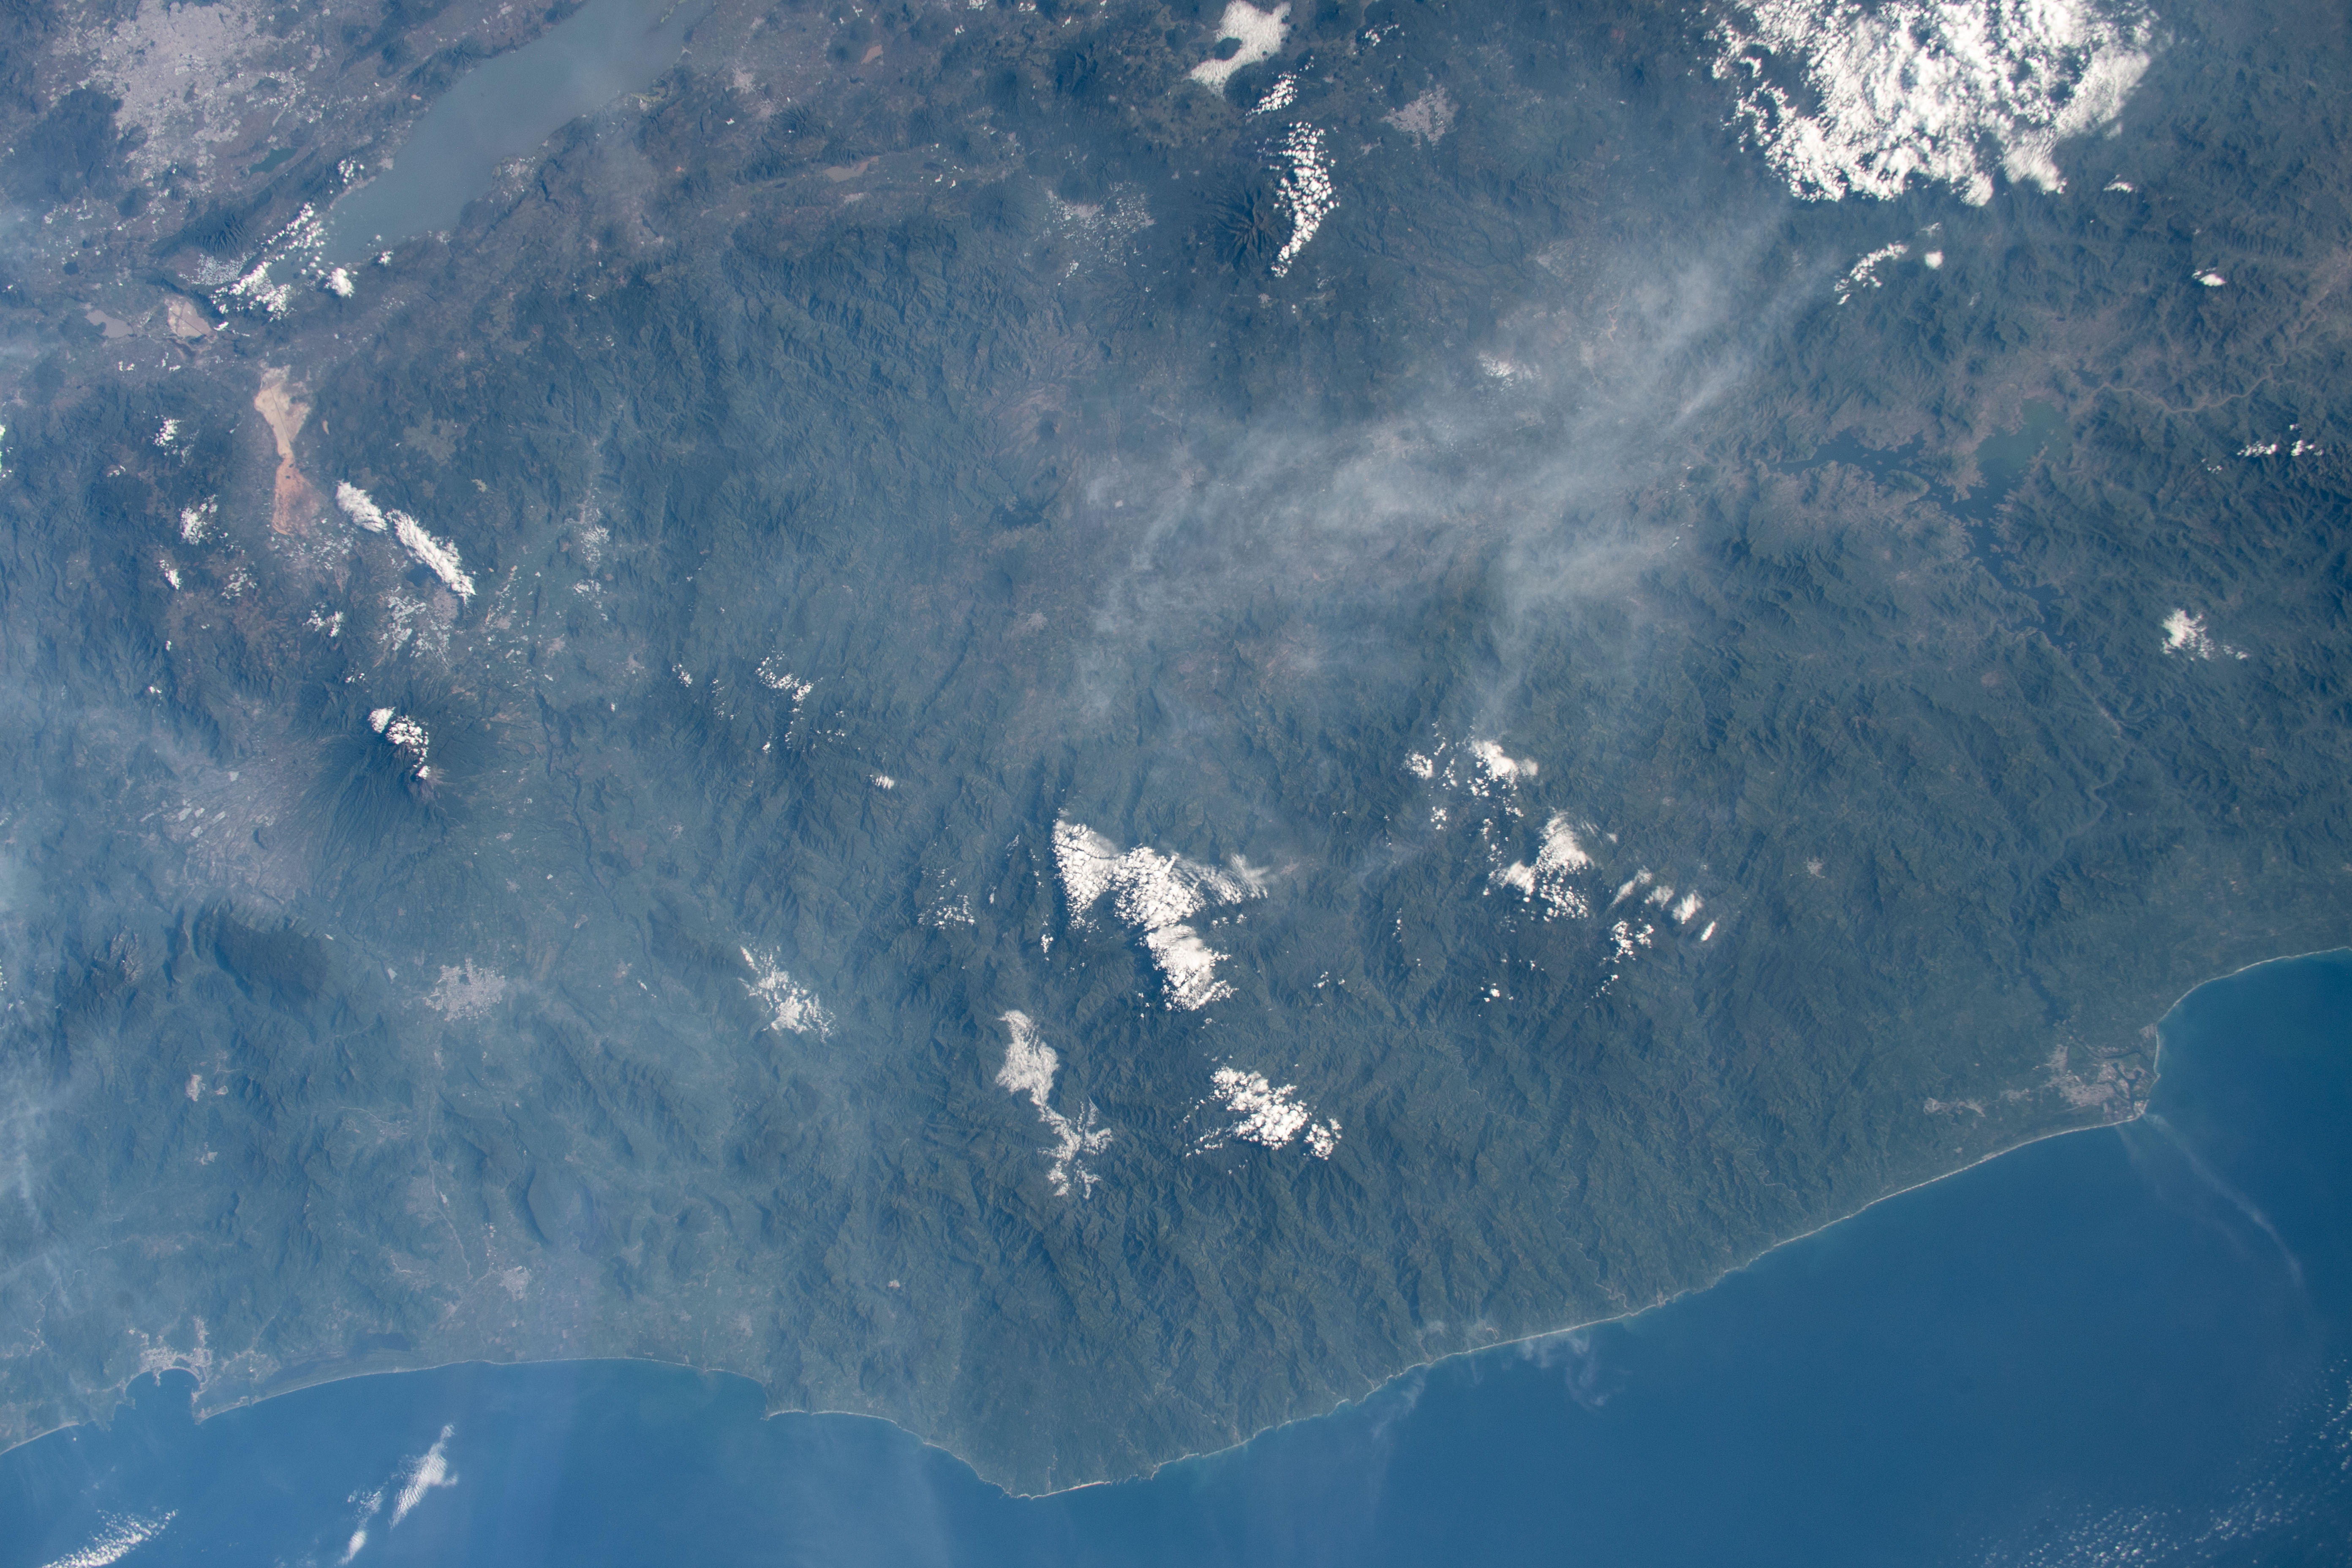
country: MEXICO
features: SIERRA MADRE DEL SUR MOUNTAINS, INFIERNILLO LAKE, LAZARO CARDENAS, LAGUNA DE CHAPALA
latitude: 19.0
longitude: -102.5
